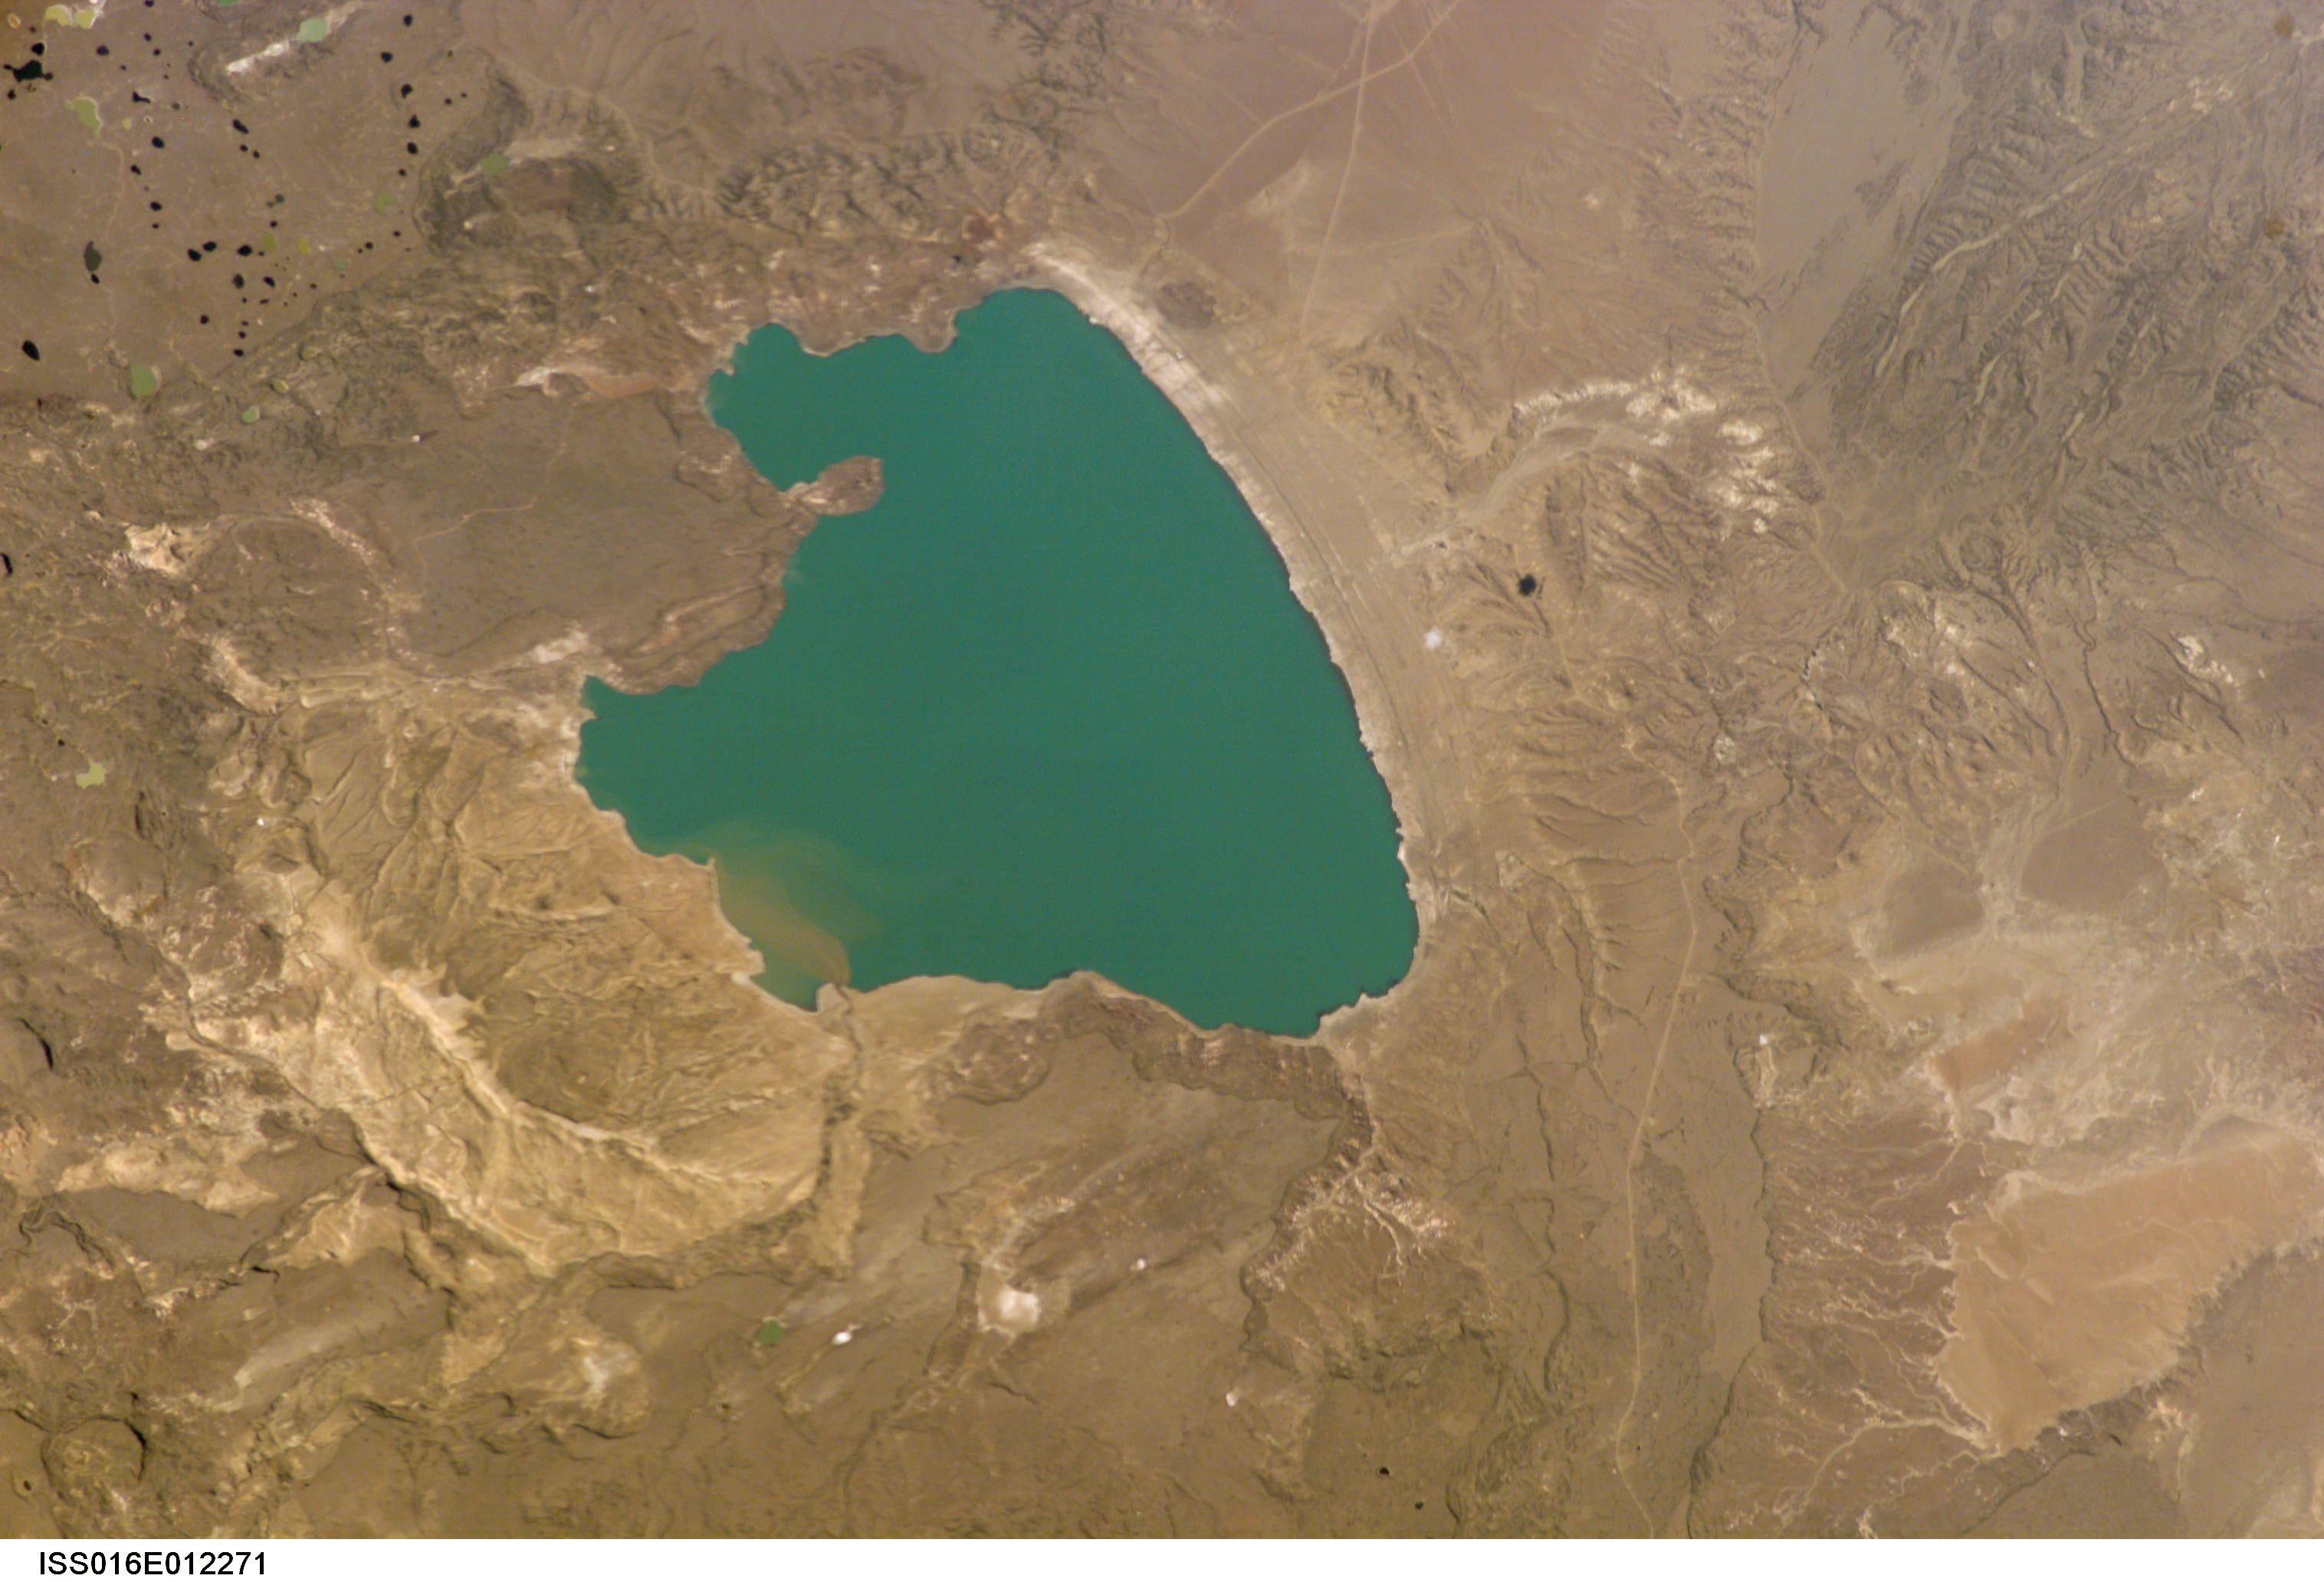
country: ARGENTINA
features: L. CARDIEL, PATAGONIA REGION
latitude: -49.0
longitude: -71.0
